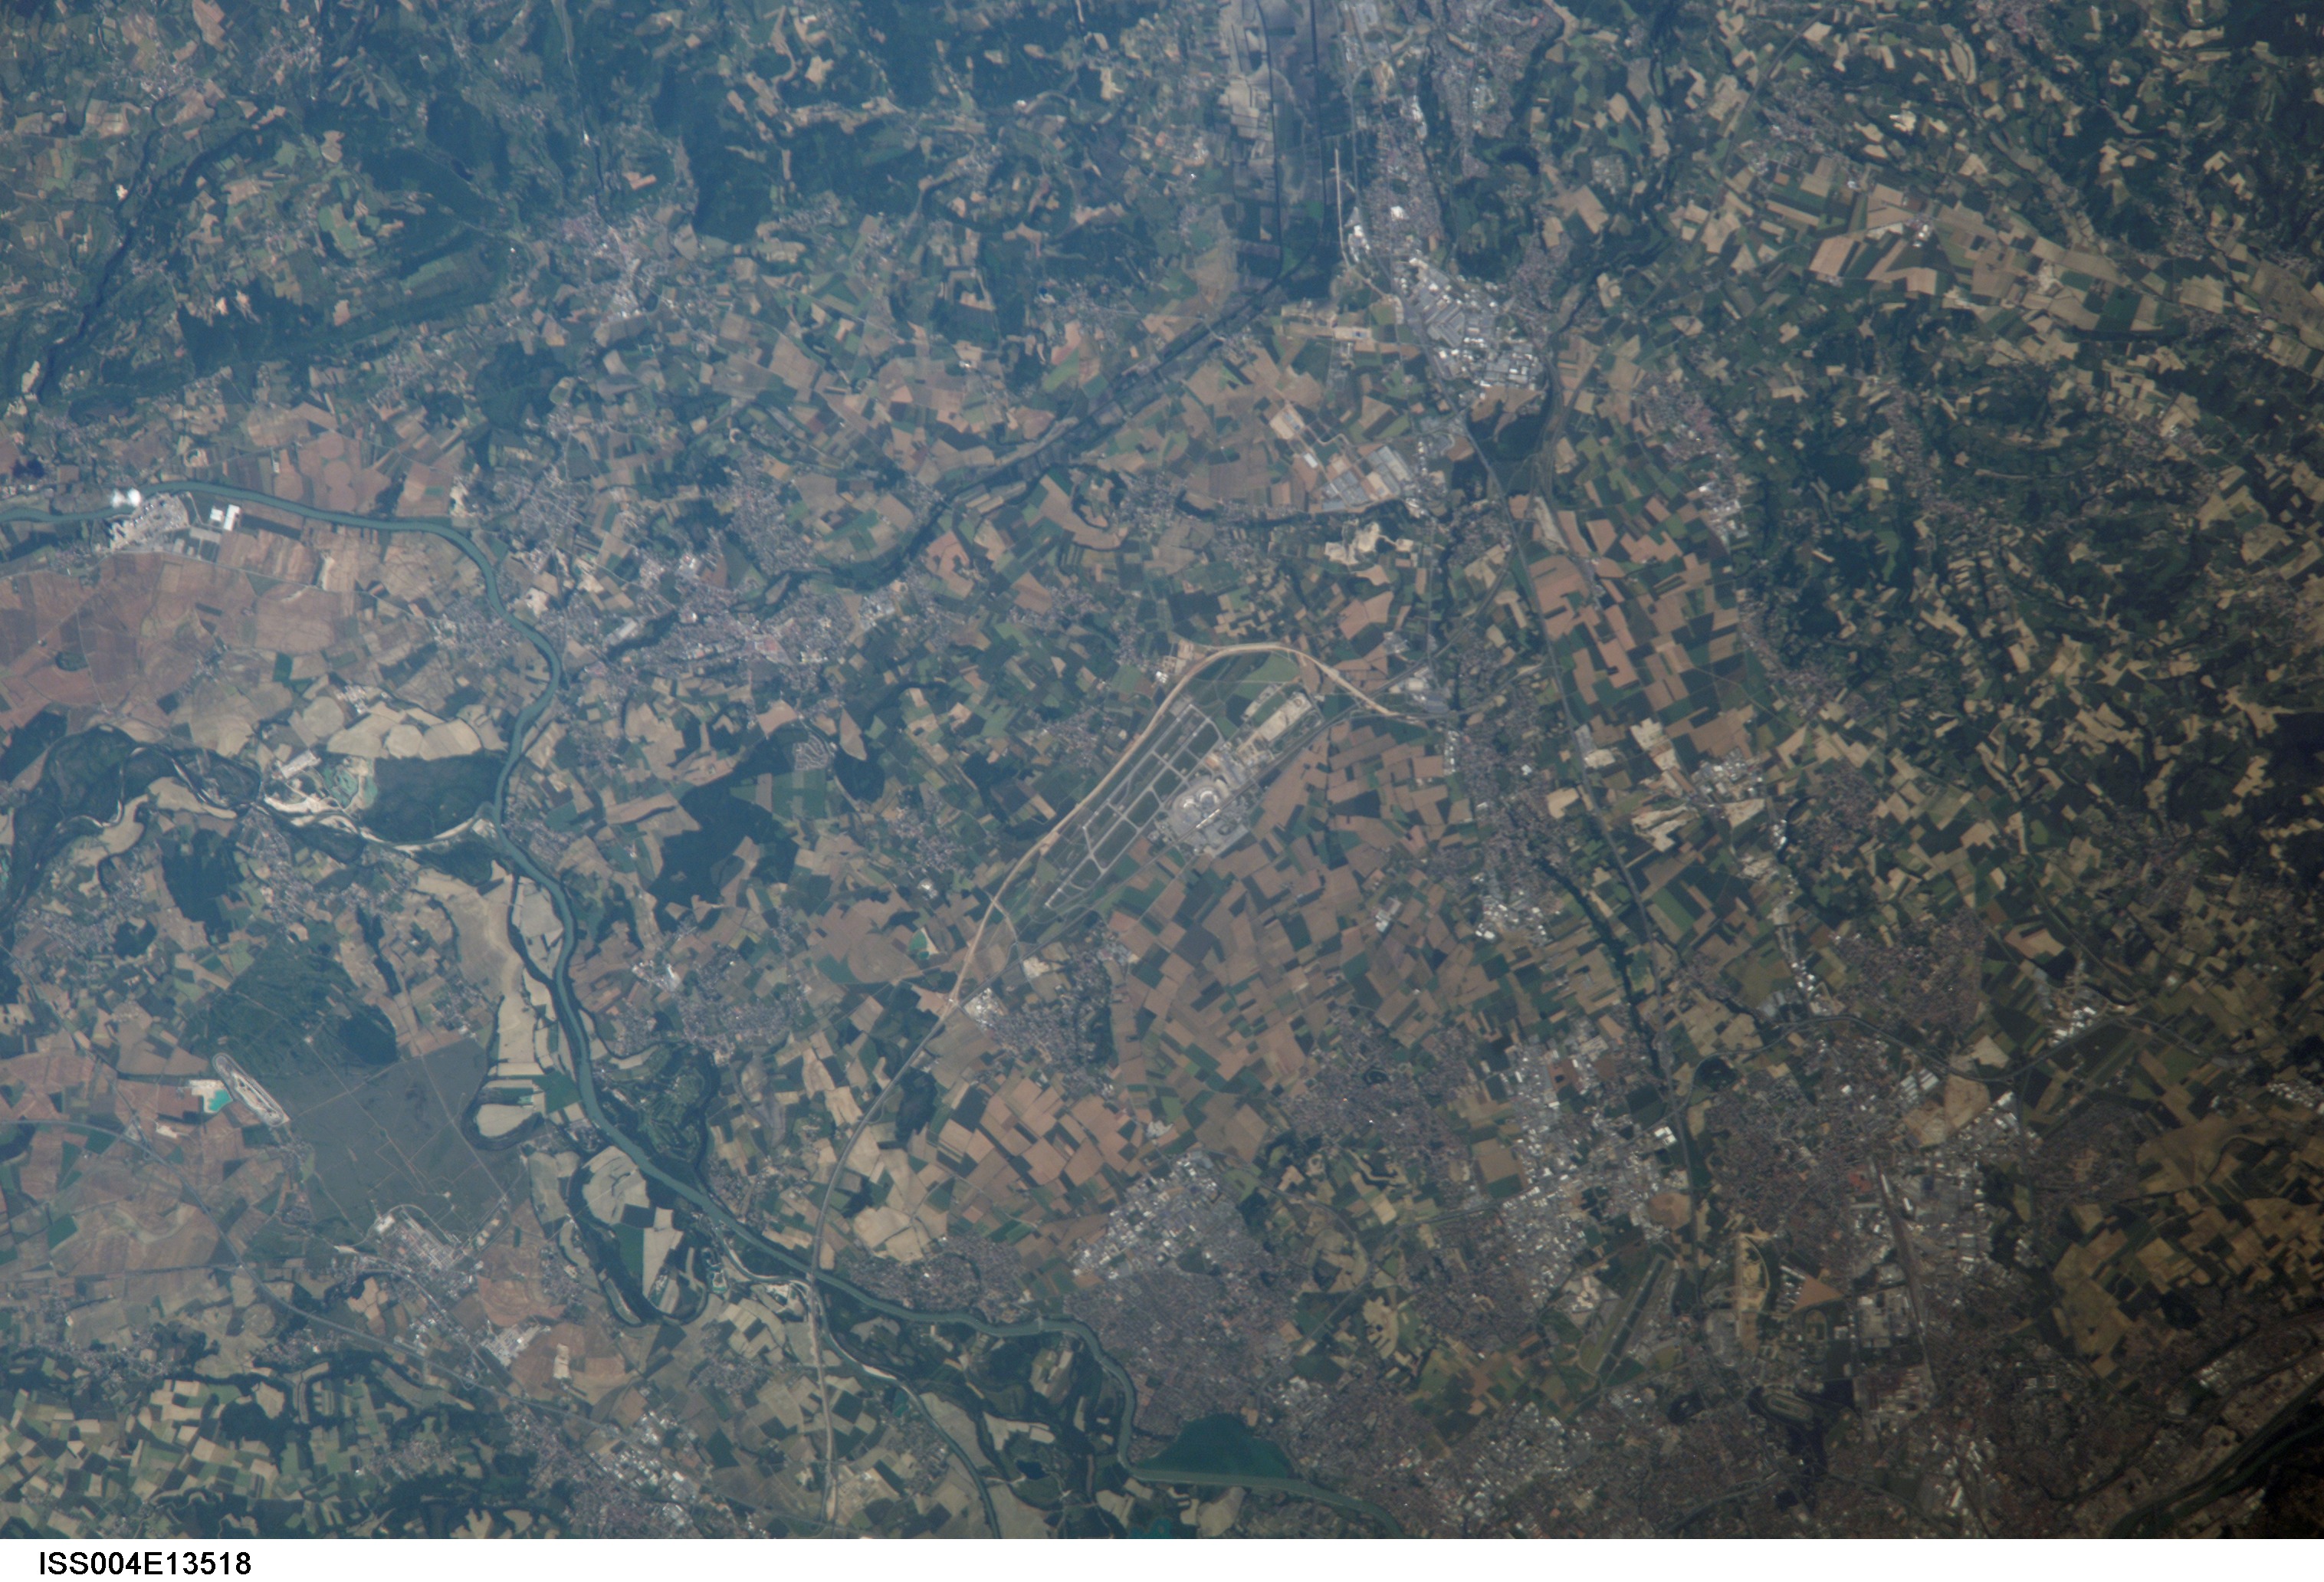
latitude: 45.5
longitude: 5.0
